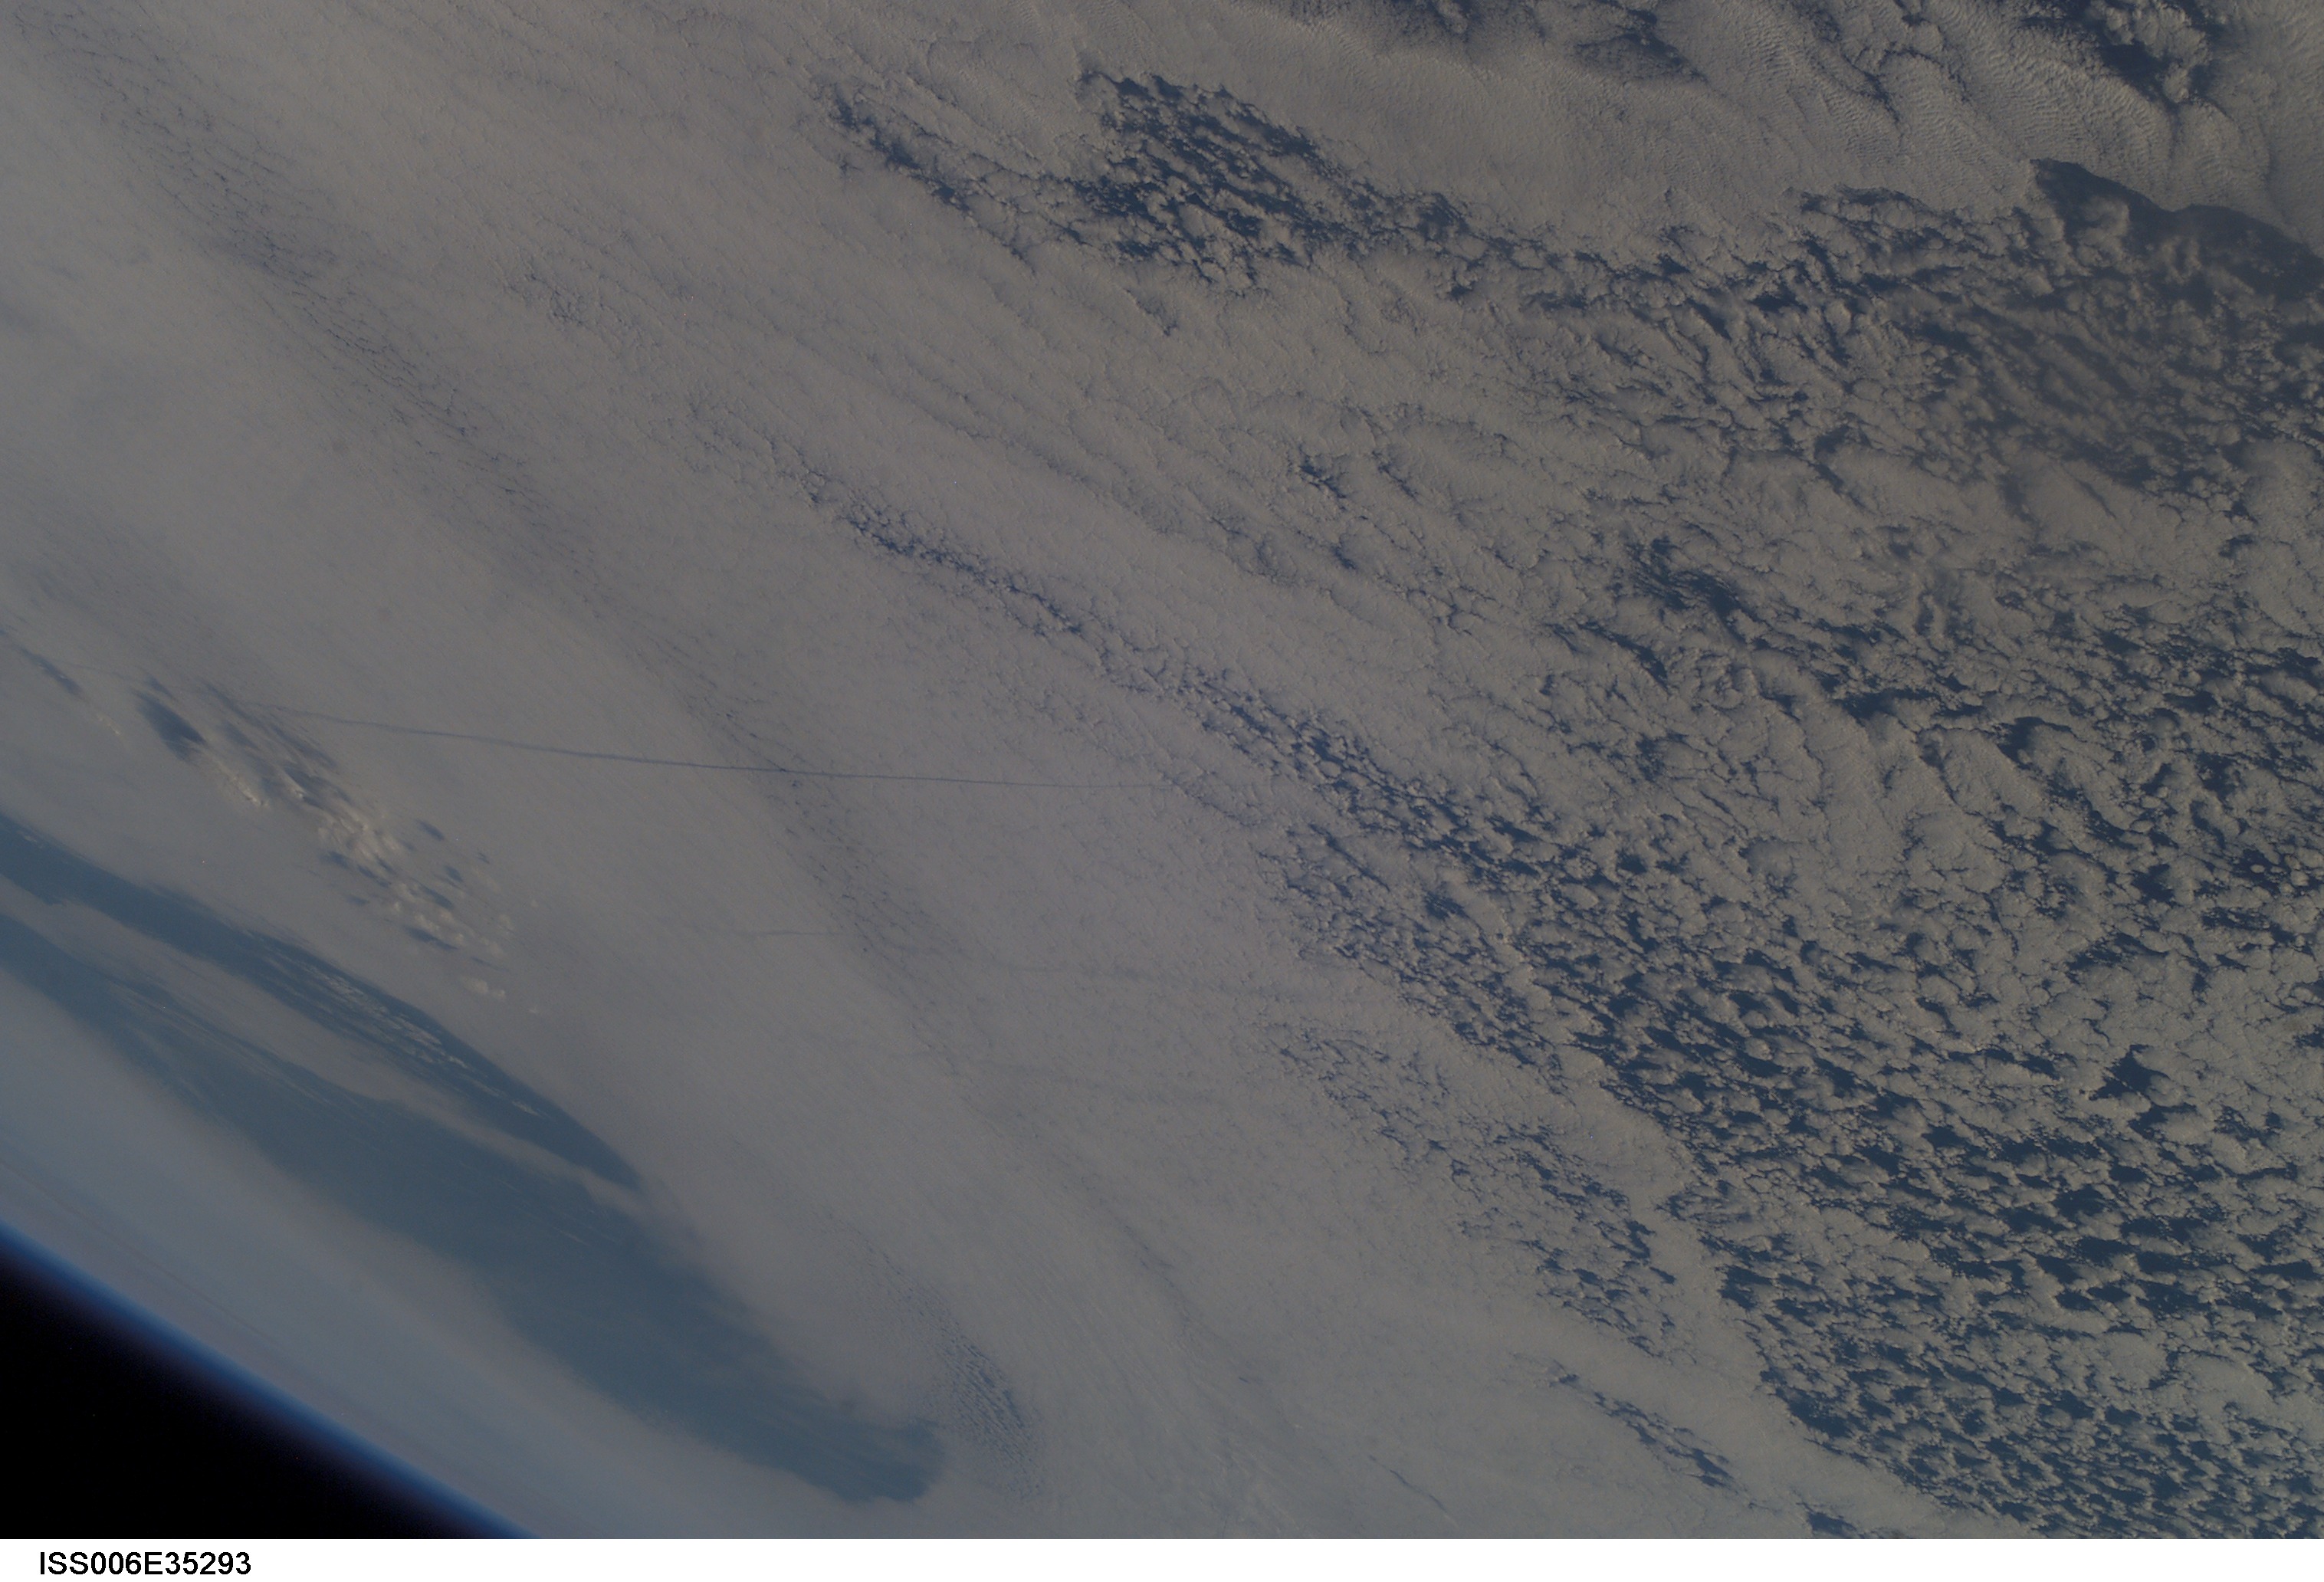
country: CLOUDS
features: ATMOSPHERIC LIMB
